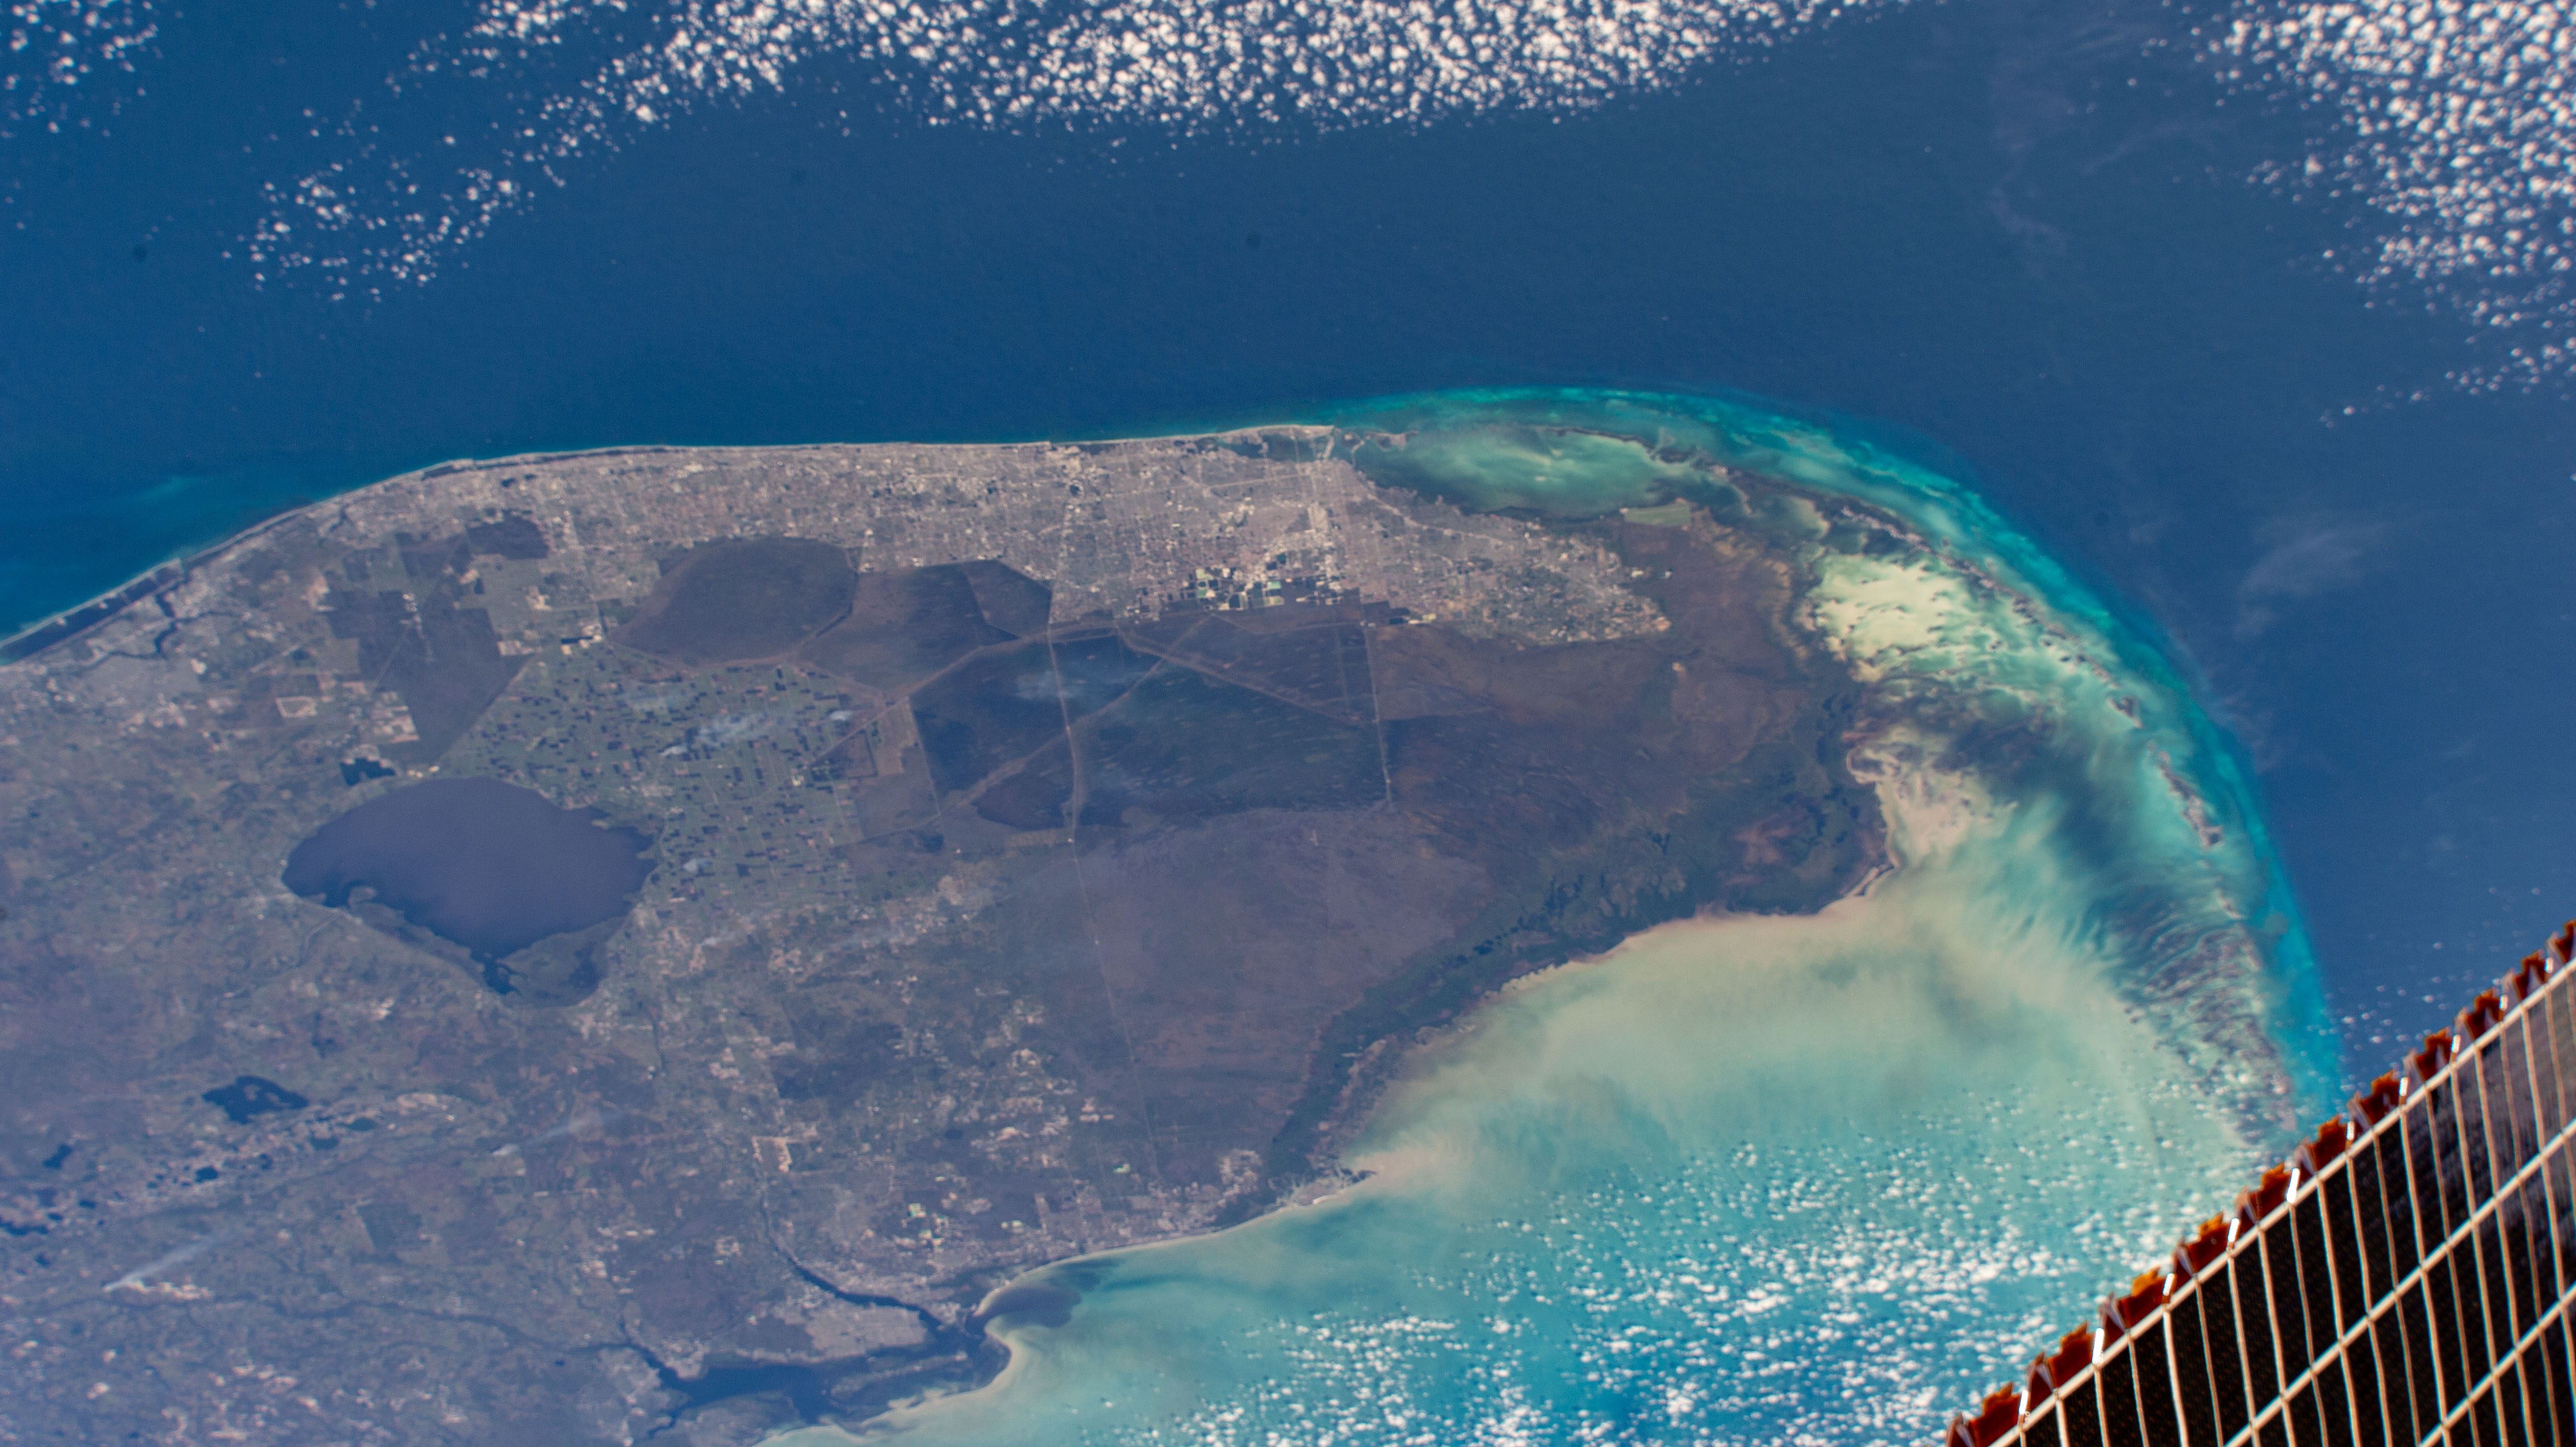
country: USA-FLORIDA
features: ISS, WEST PALM BEACH, EVERGLADES NATIONAL PARK, LAKE OKEECHOBEE, FLORIDA KEYS, PACIFIC OCEAN
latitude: 25.5
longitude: -81.0
